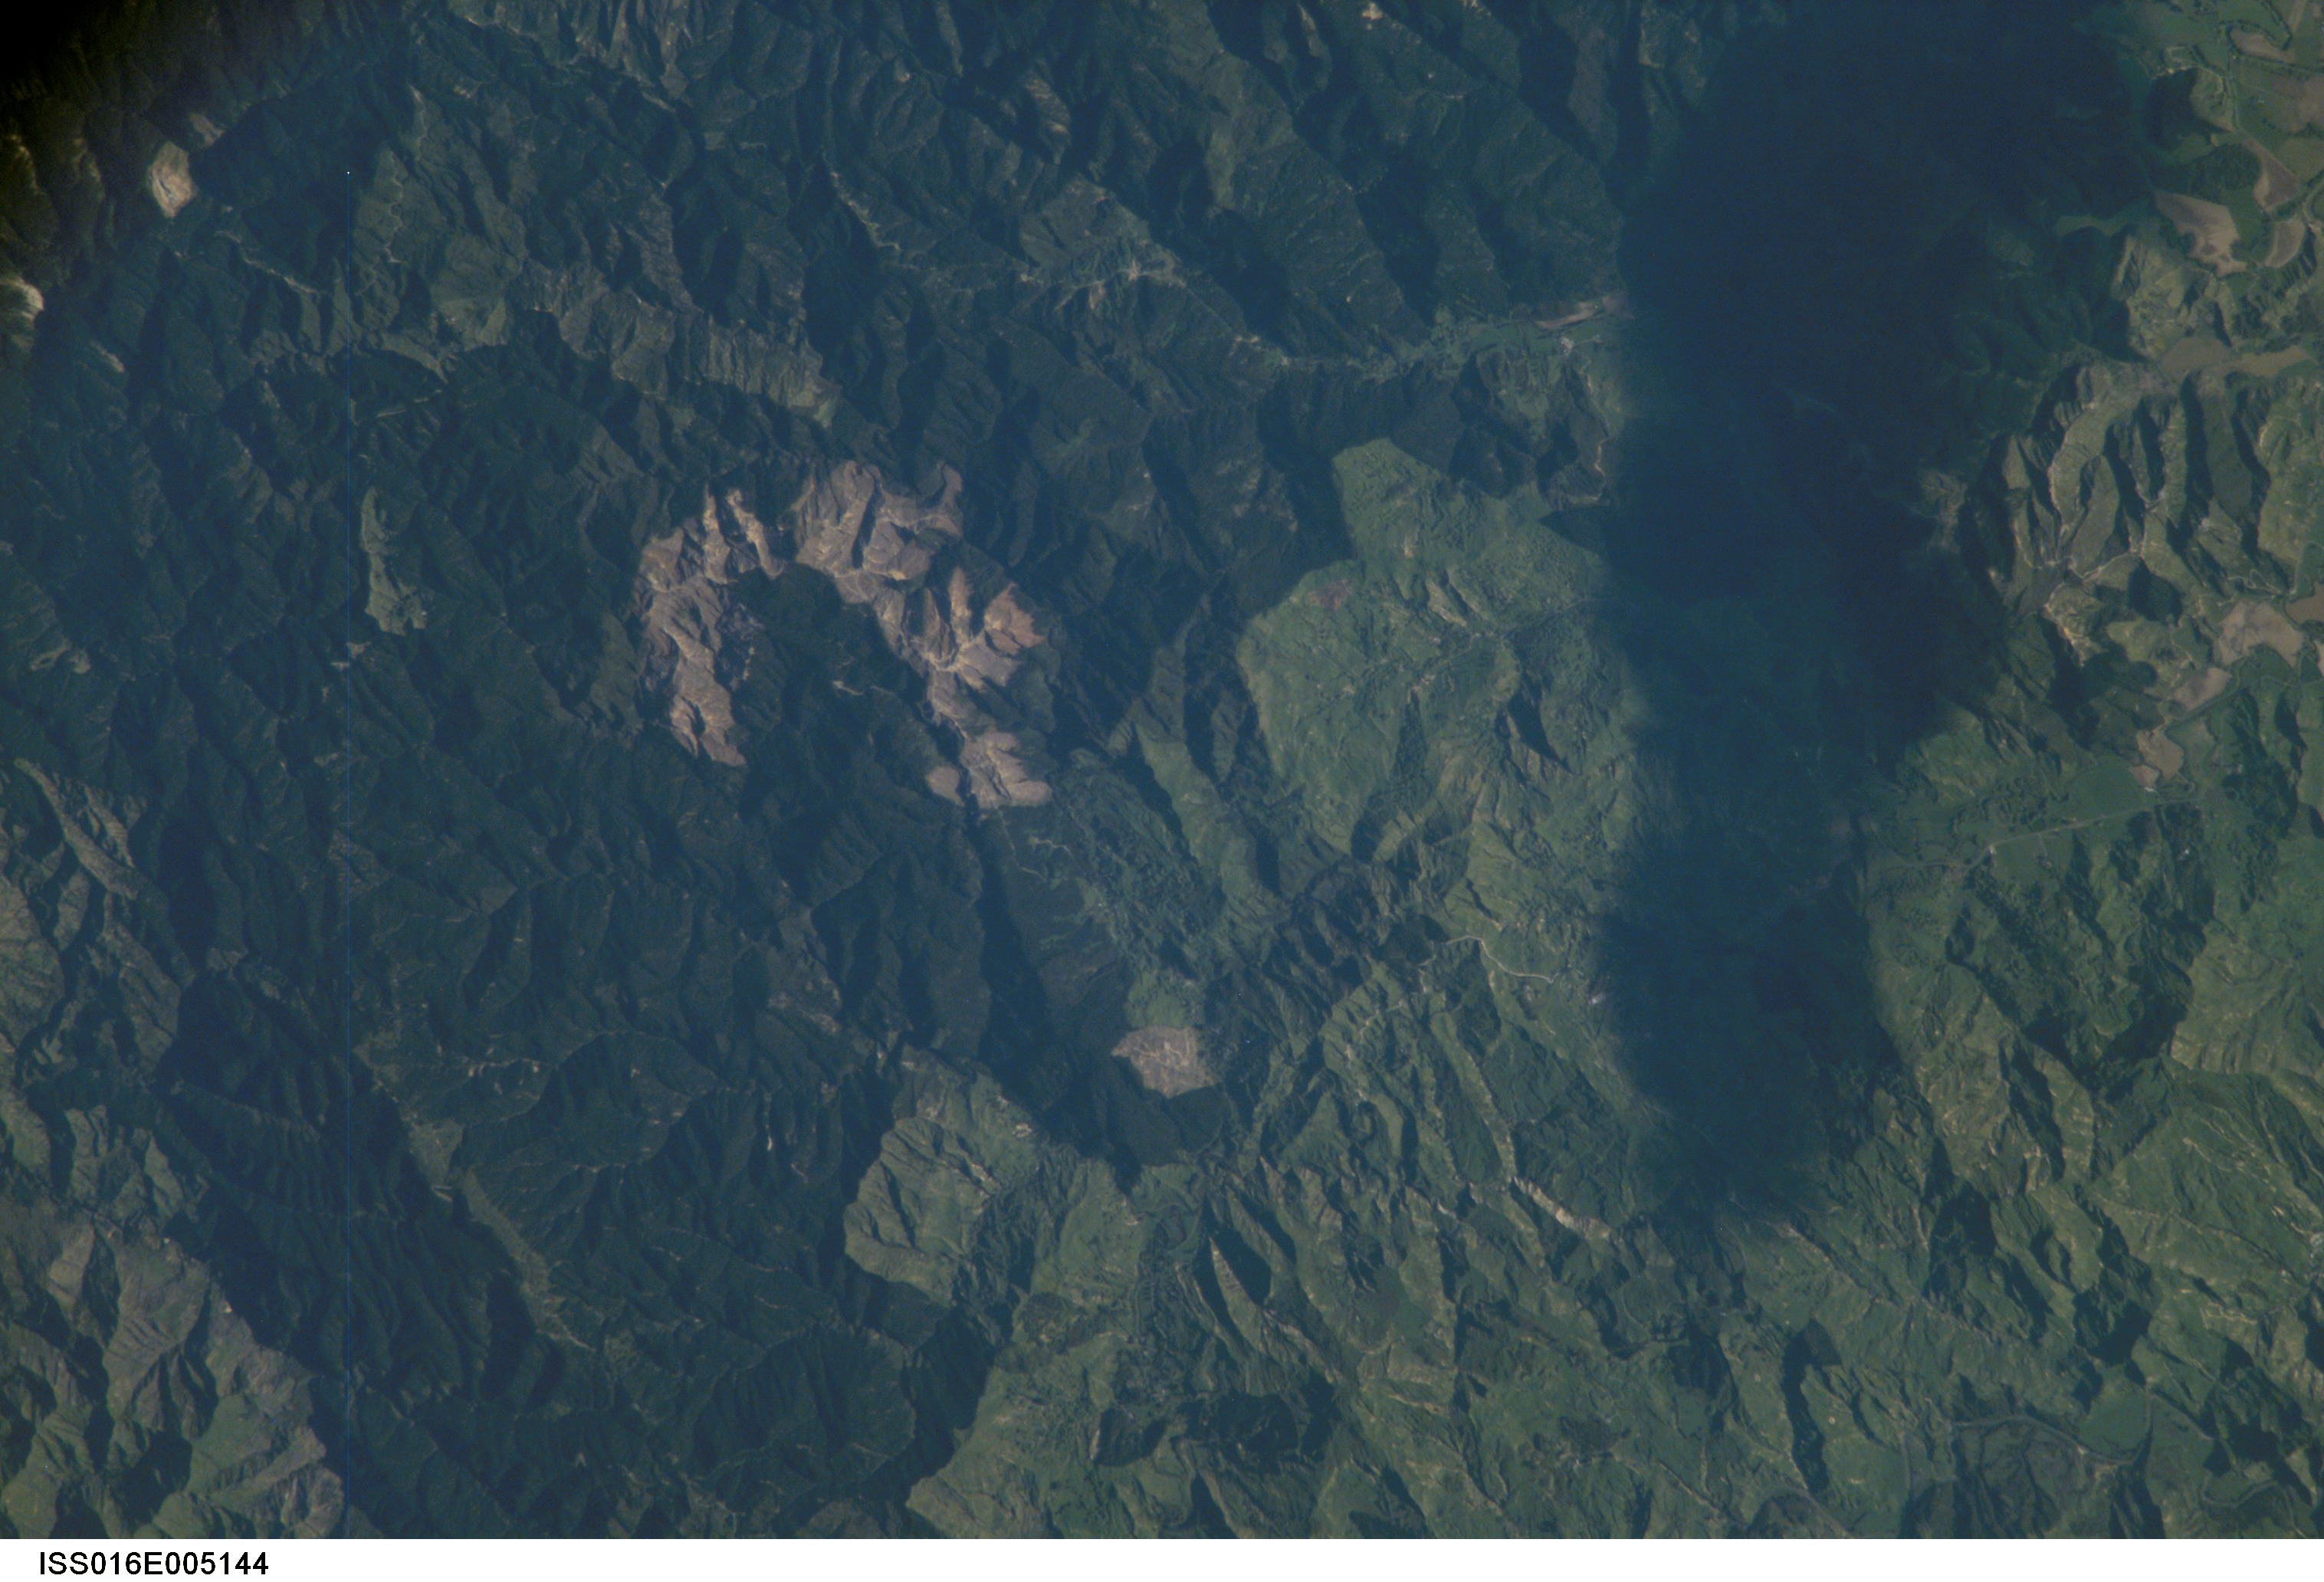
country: NEW ZEALAND-NI
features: RAUKUMARA RANGE
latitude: -38.3
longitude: 178.1
